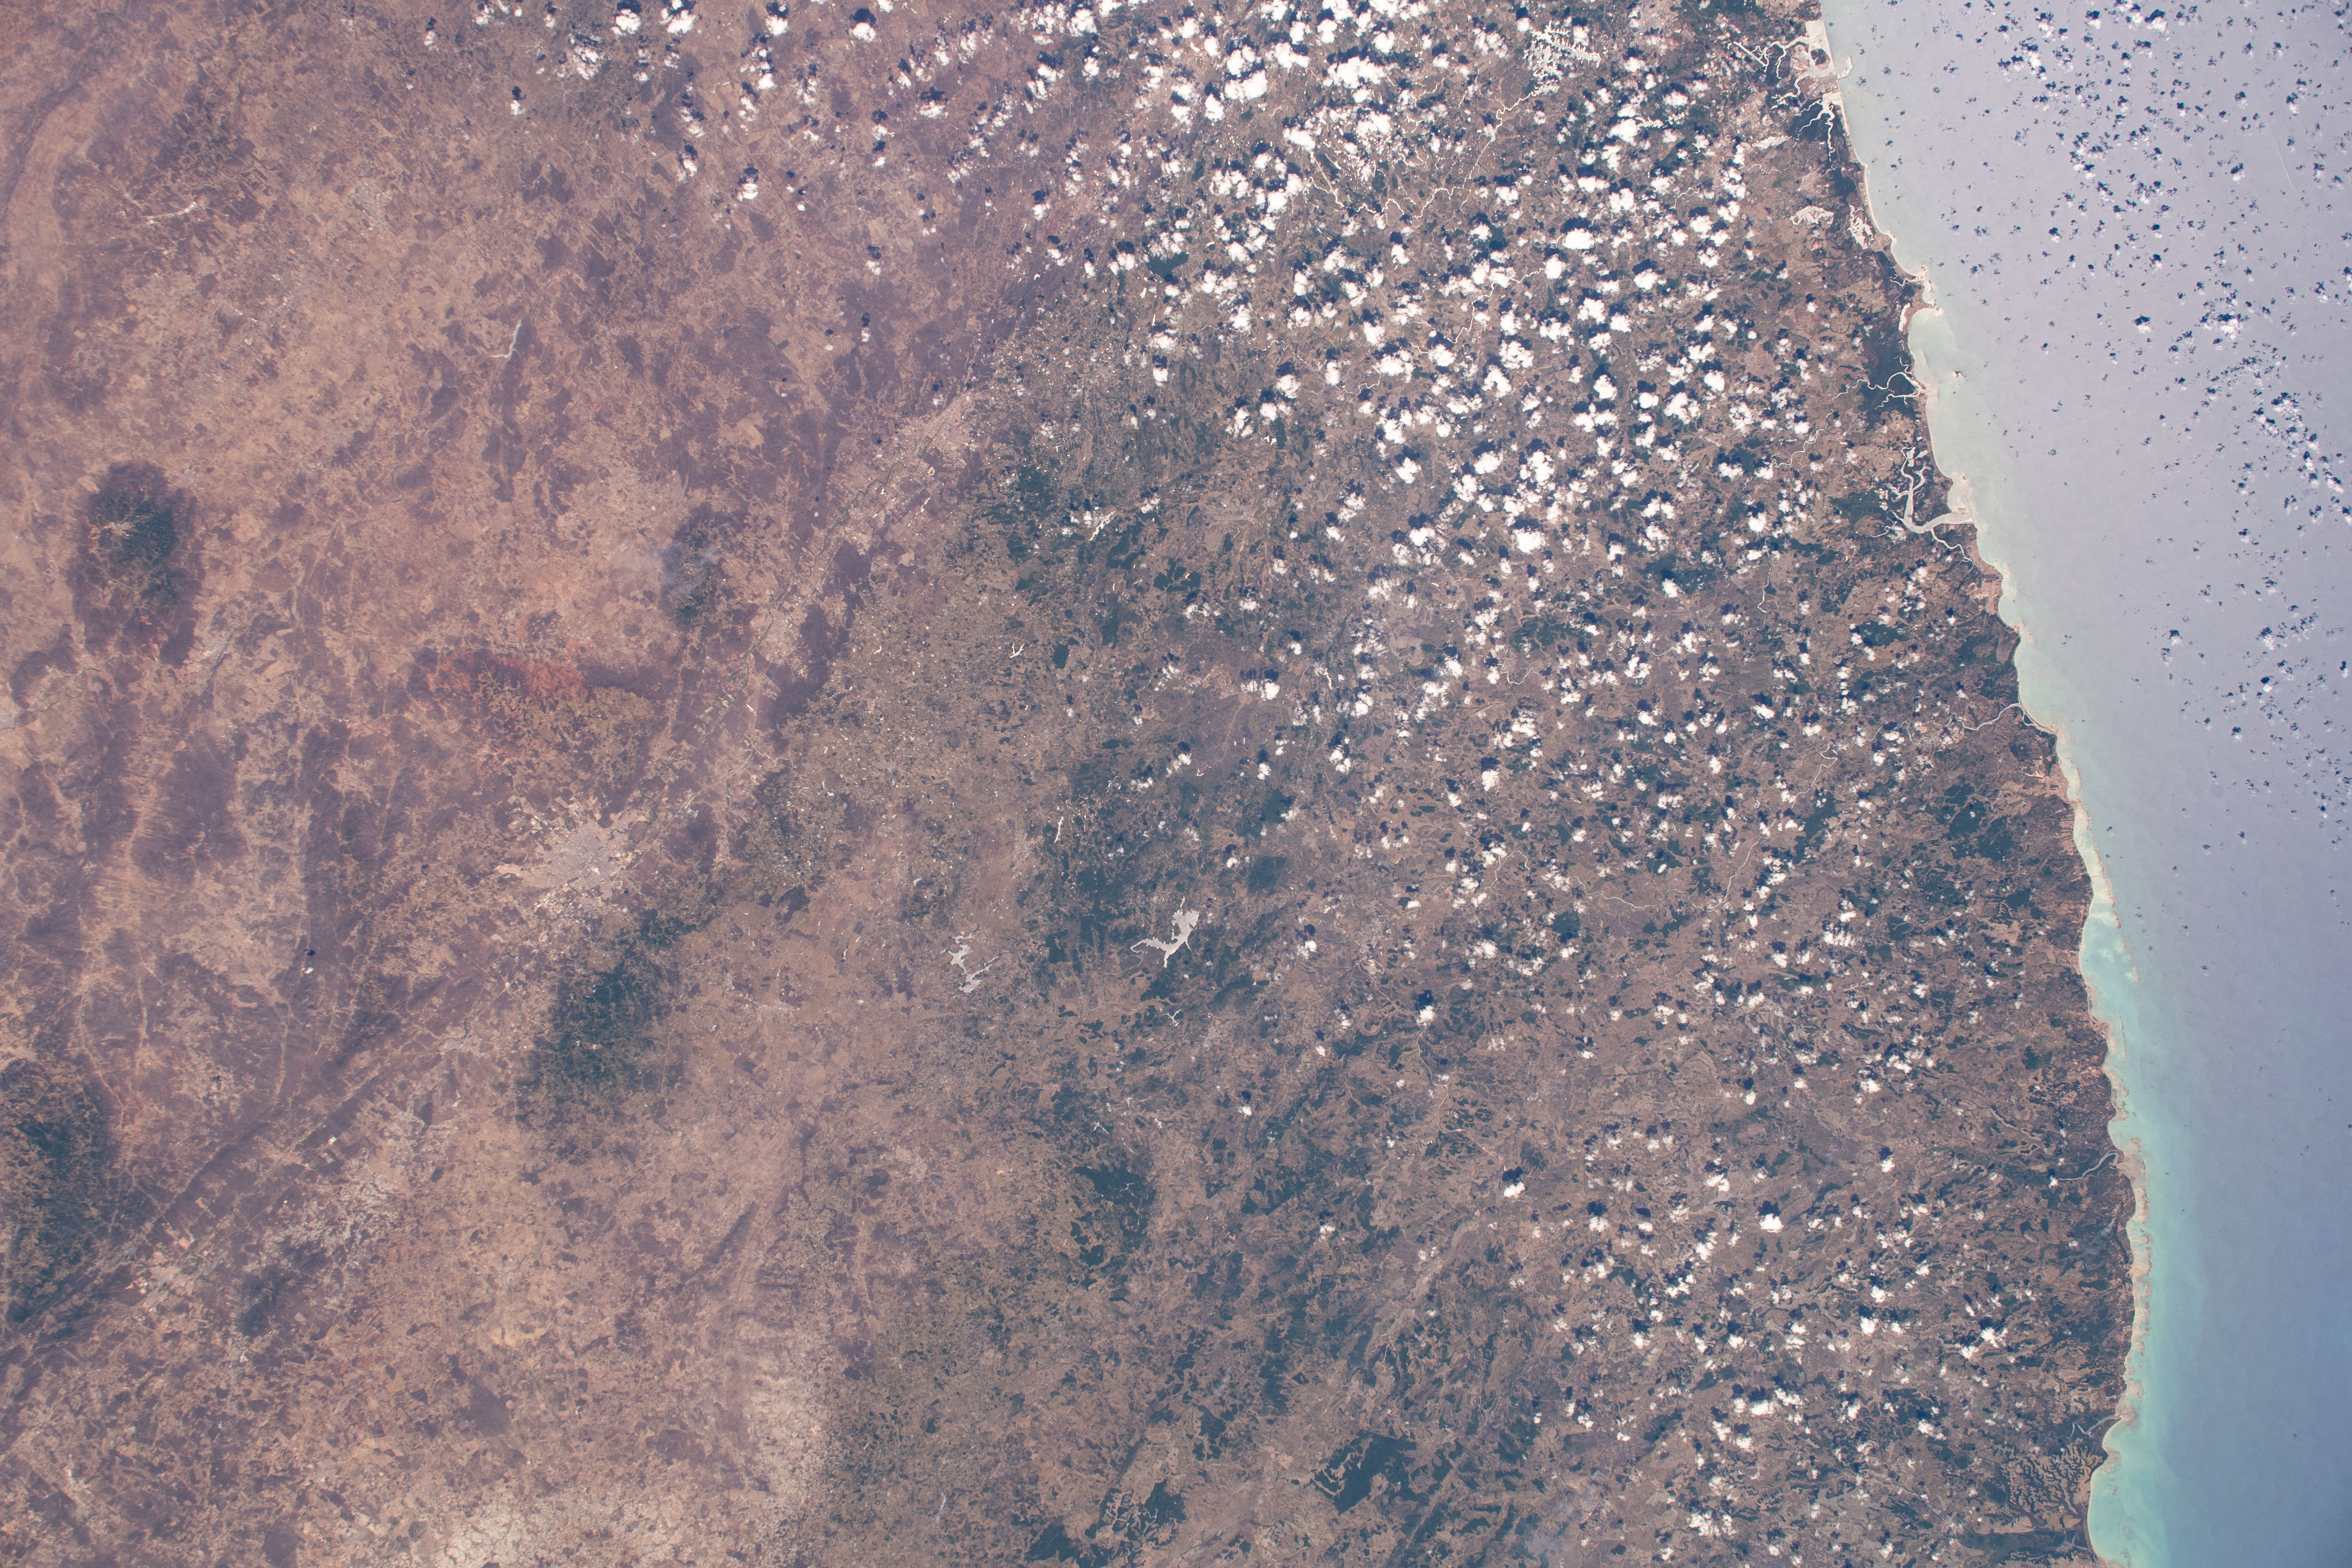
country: BRAZIL
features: CARUARU, STATE OF PERNAMBUCO
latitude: -8.3
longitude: -36.0
